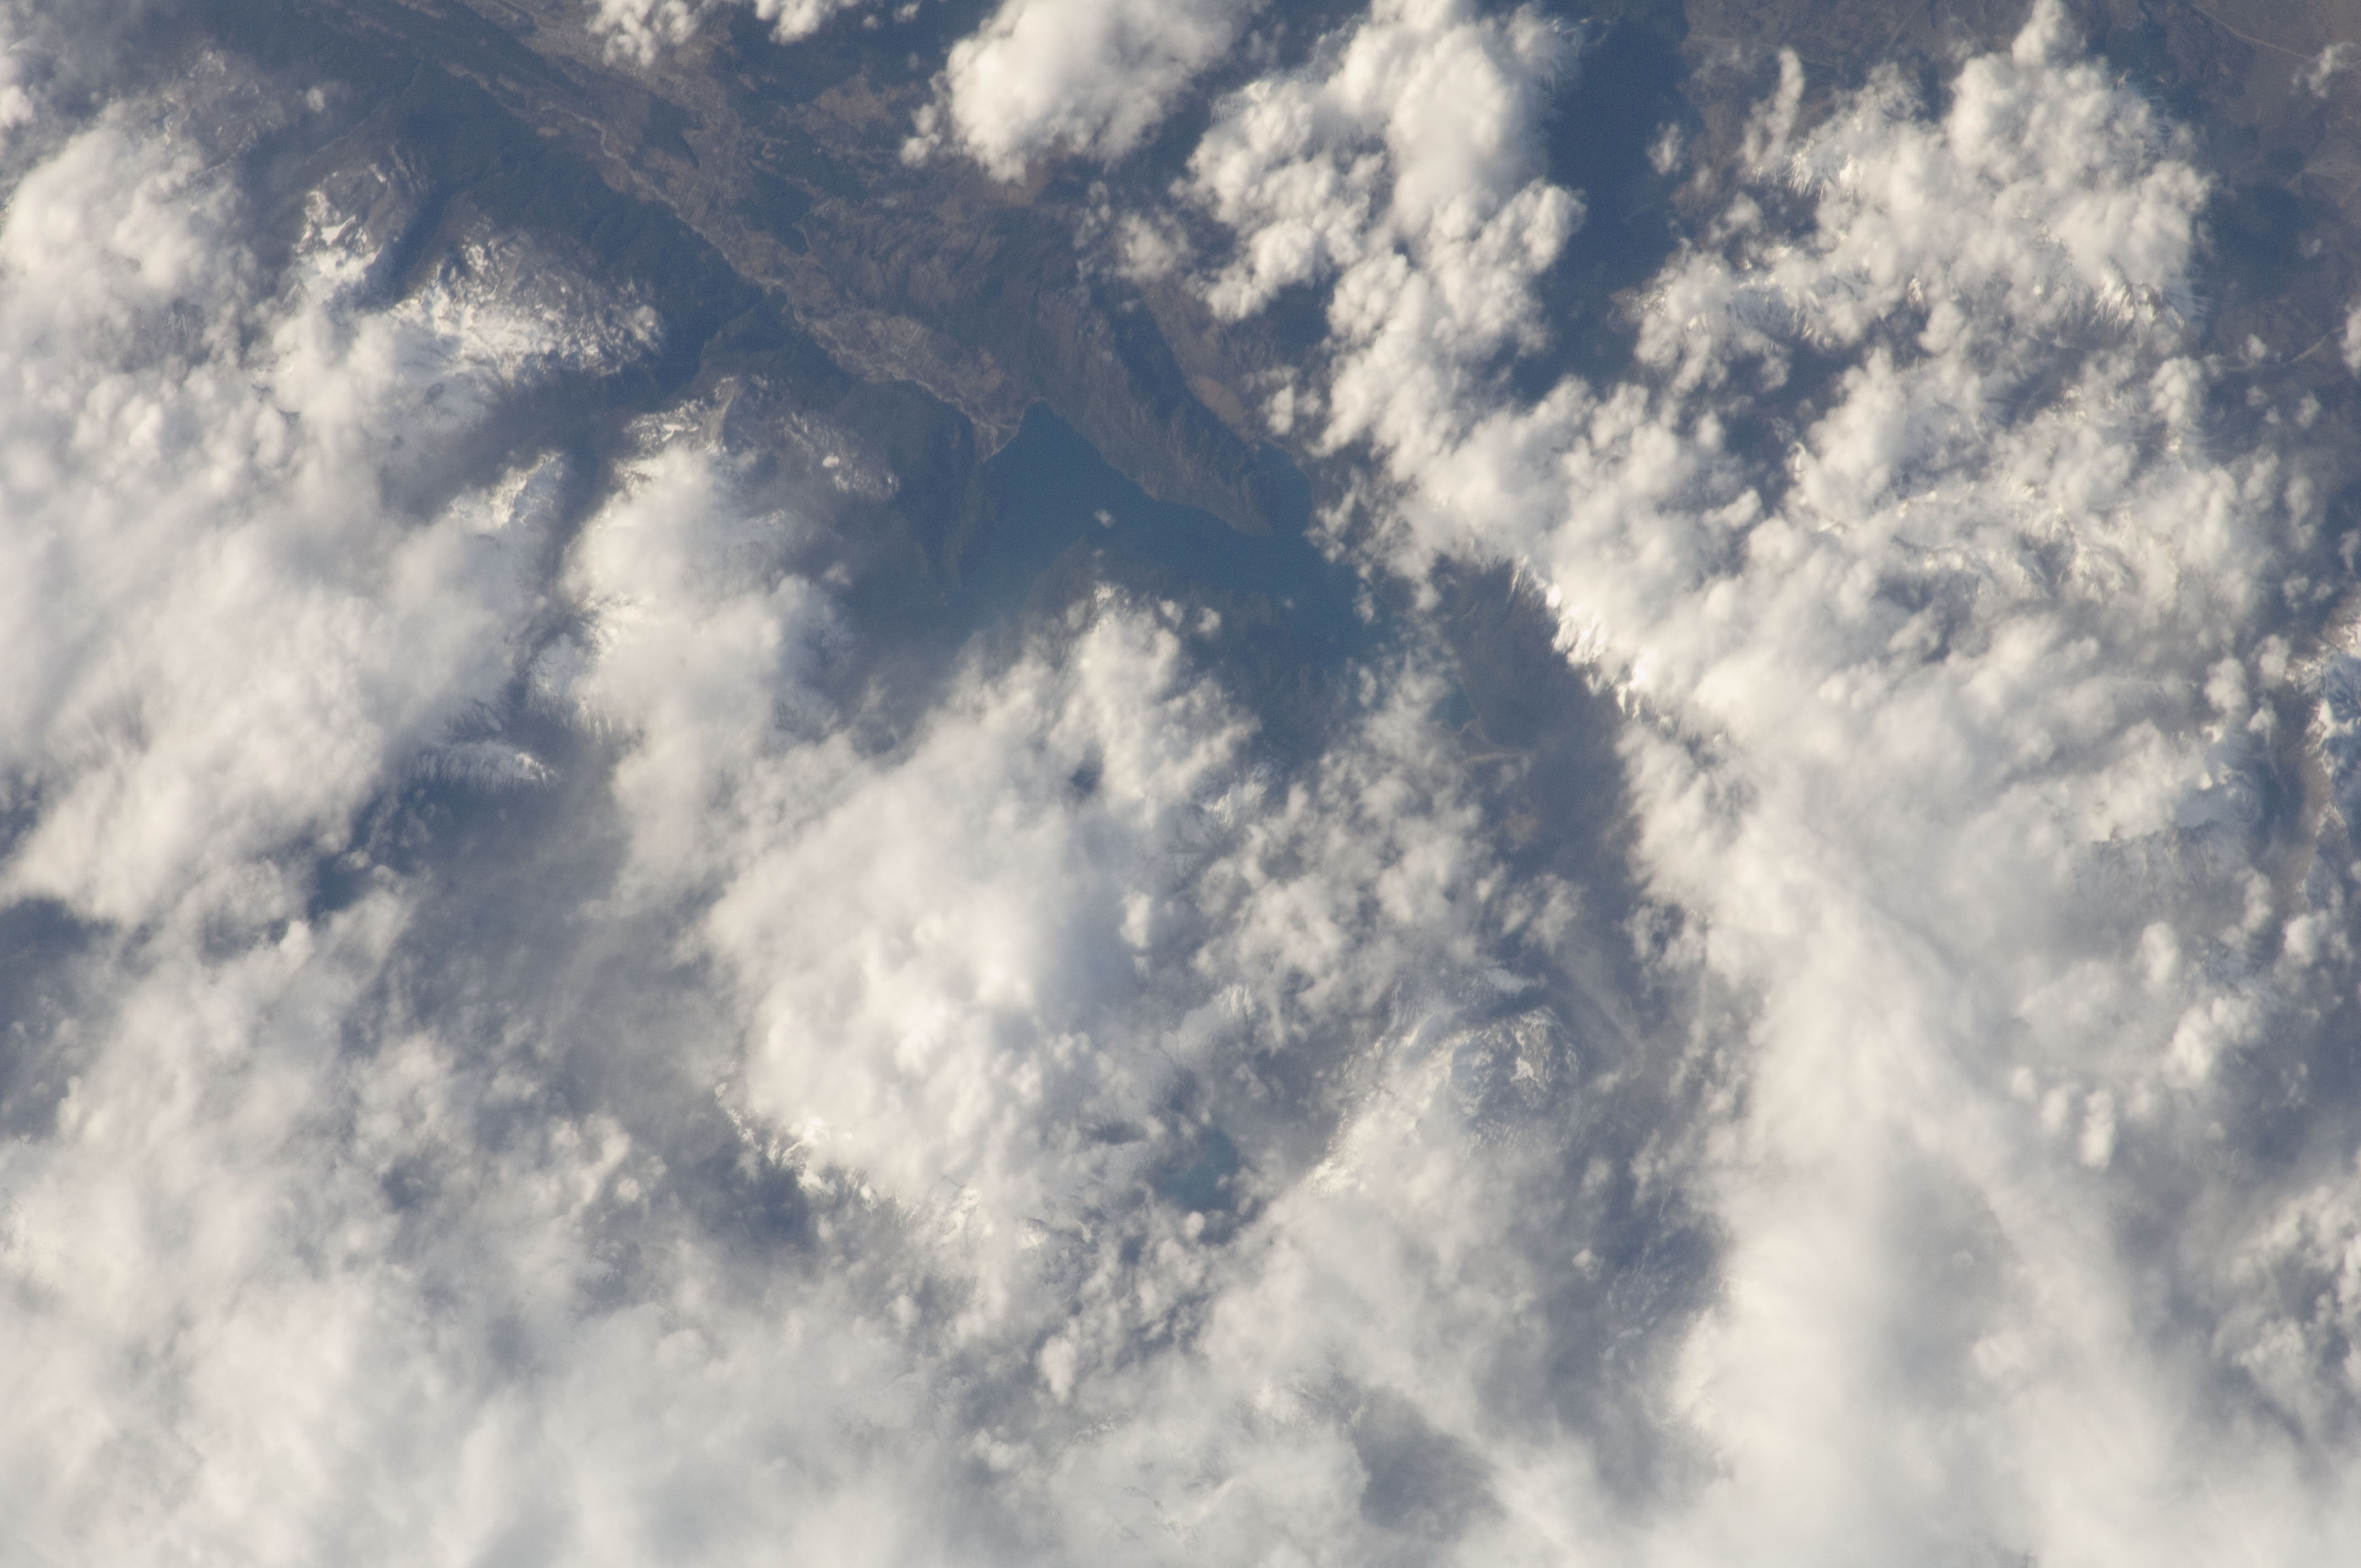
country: ARGENTINA
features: EL BOLSON VALLEY, LAGO PUELO
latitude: -42.2
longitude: -71.7
